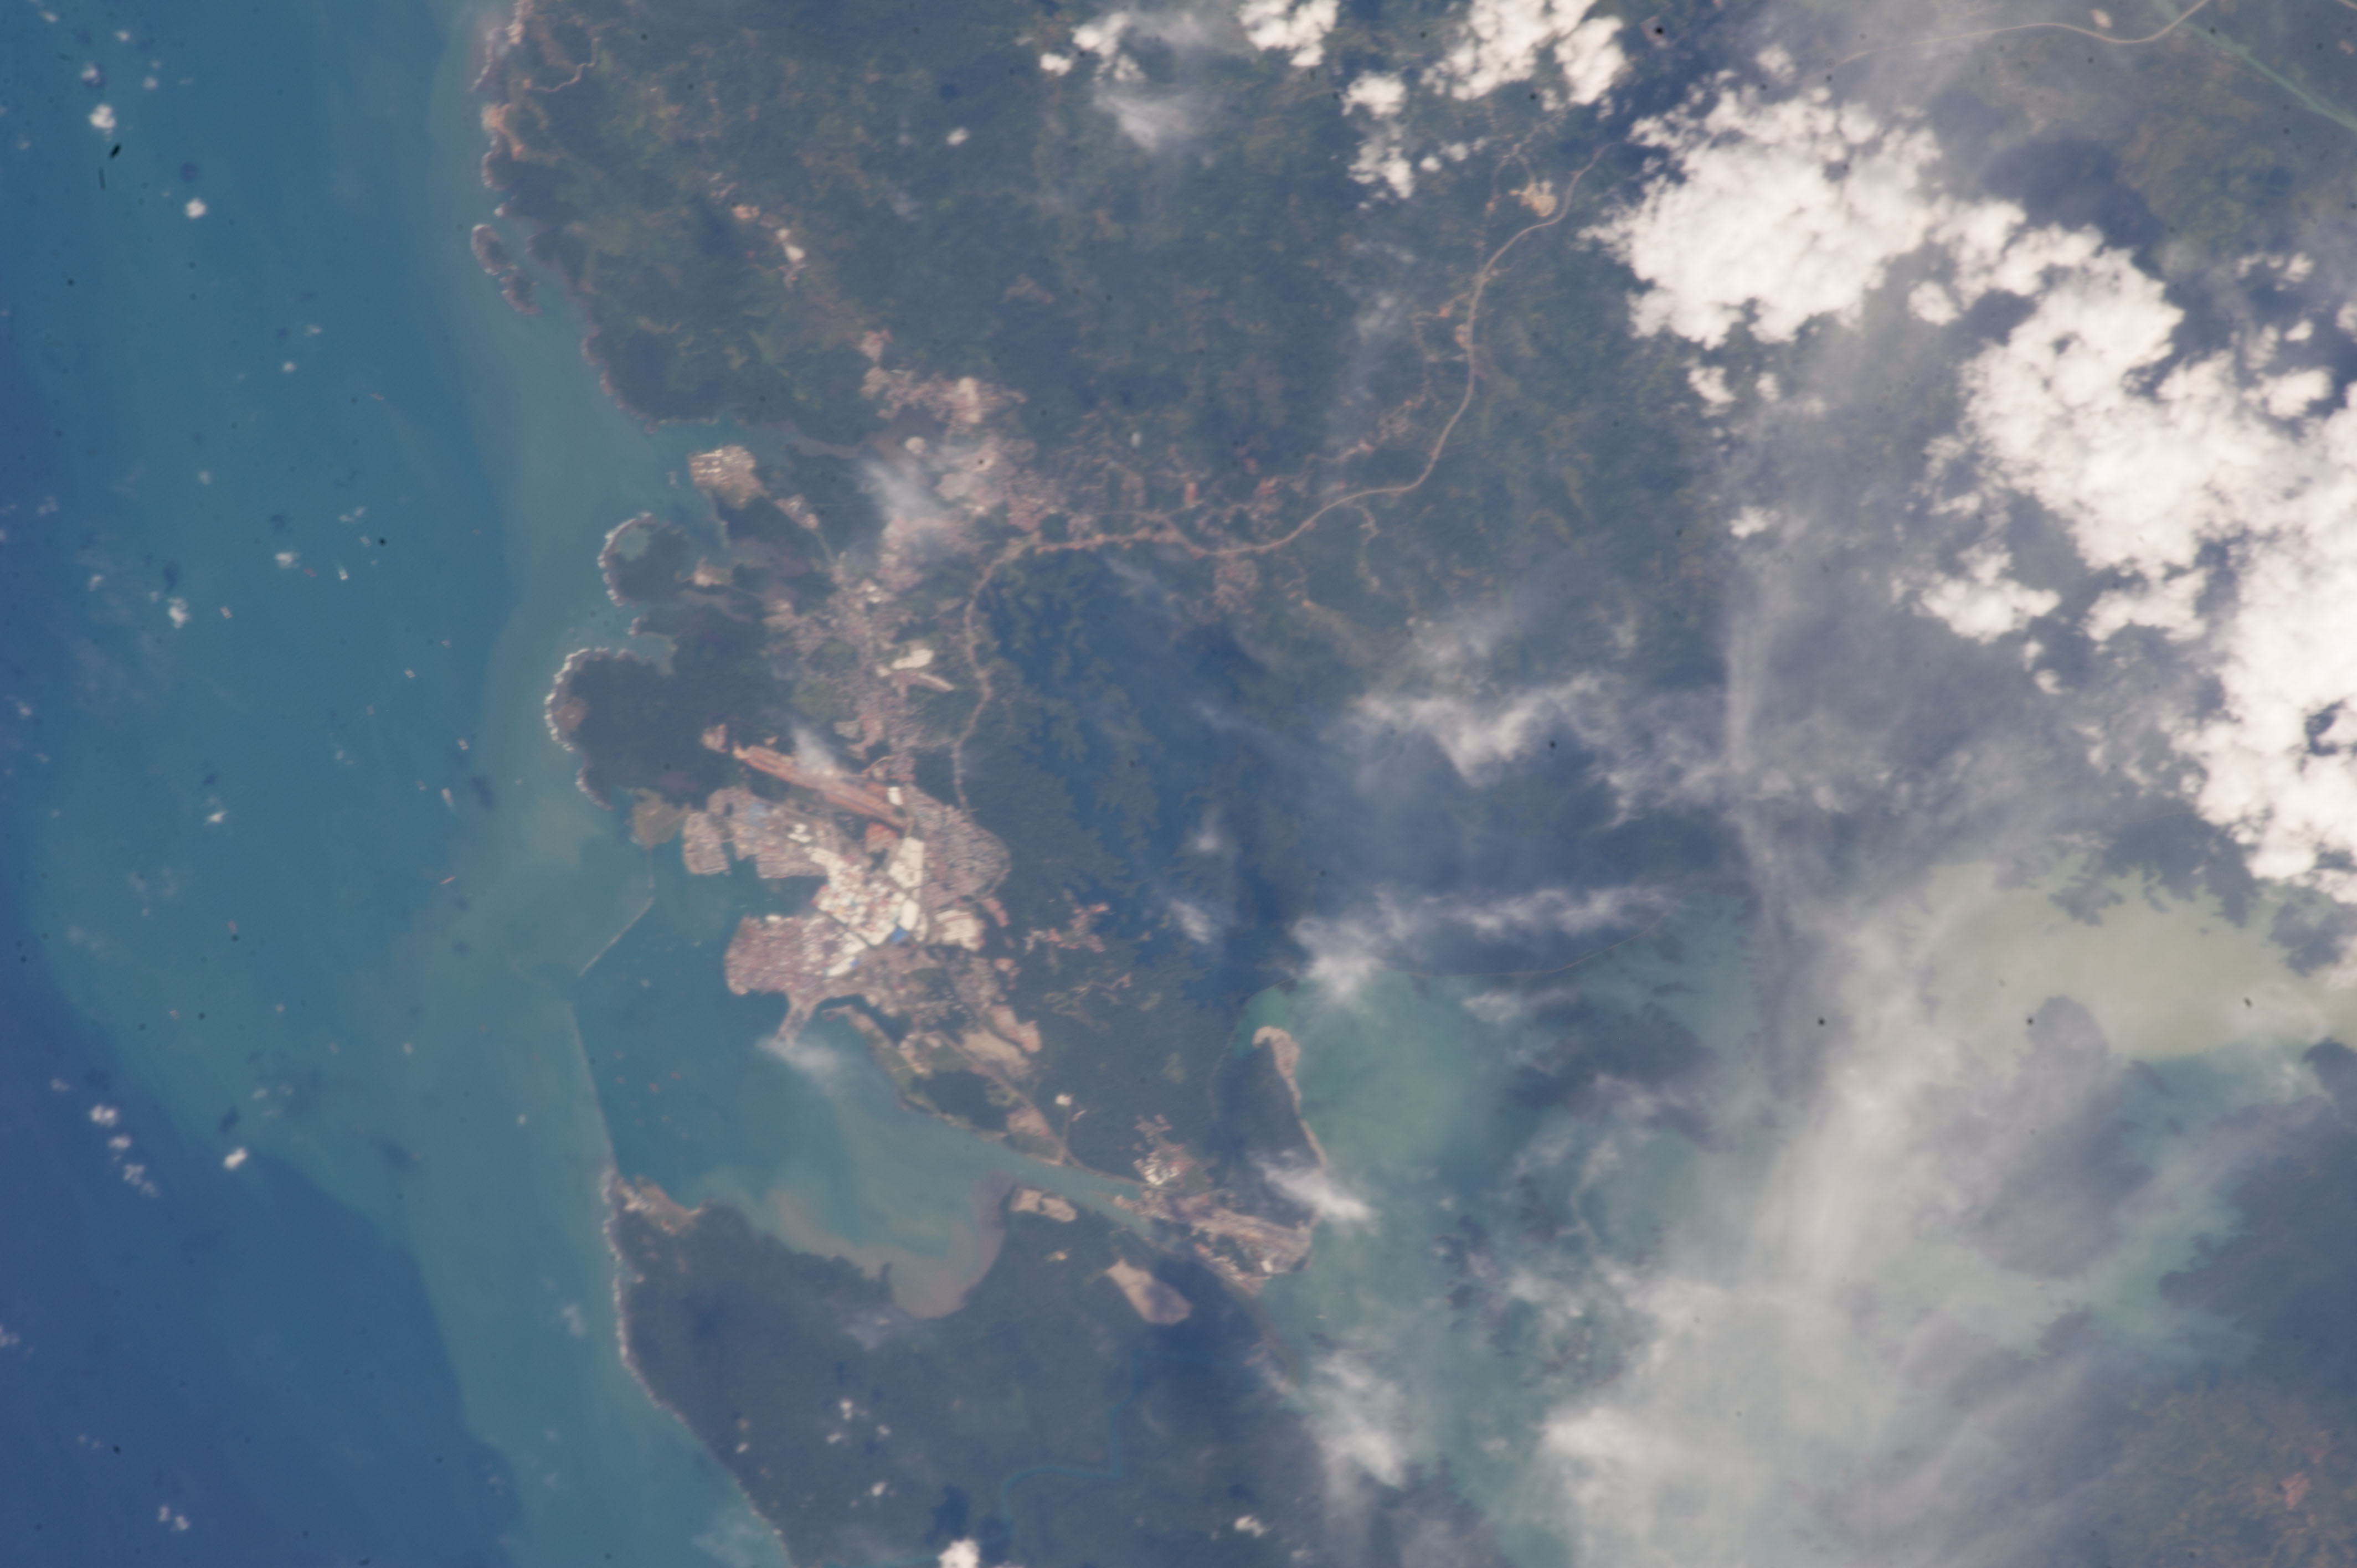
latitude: 9.5
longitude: -80.0
